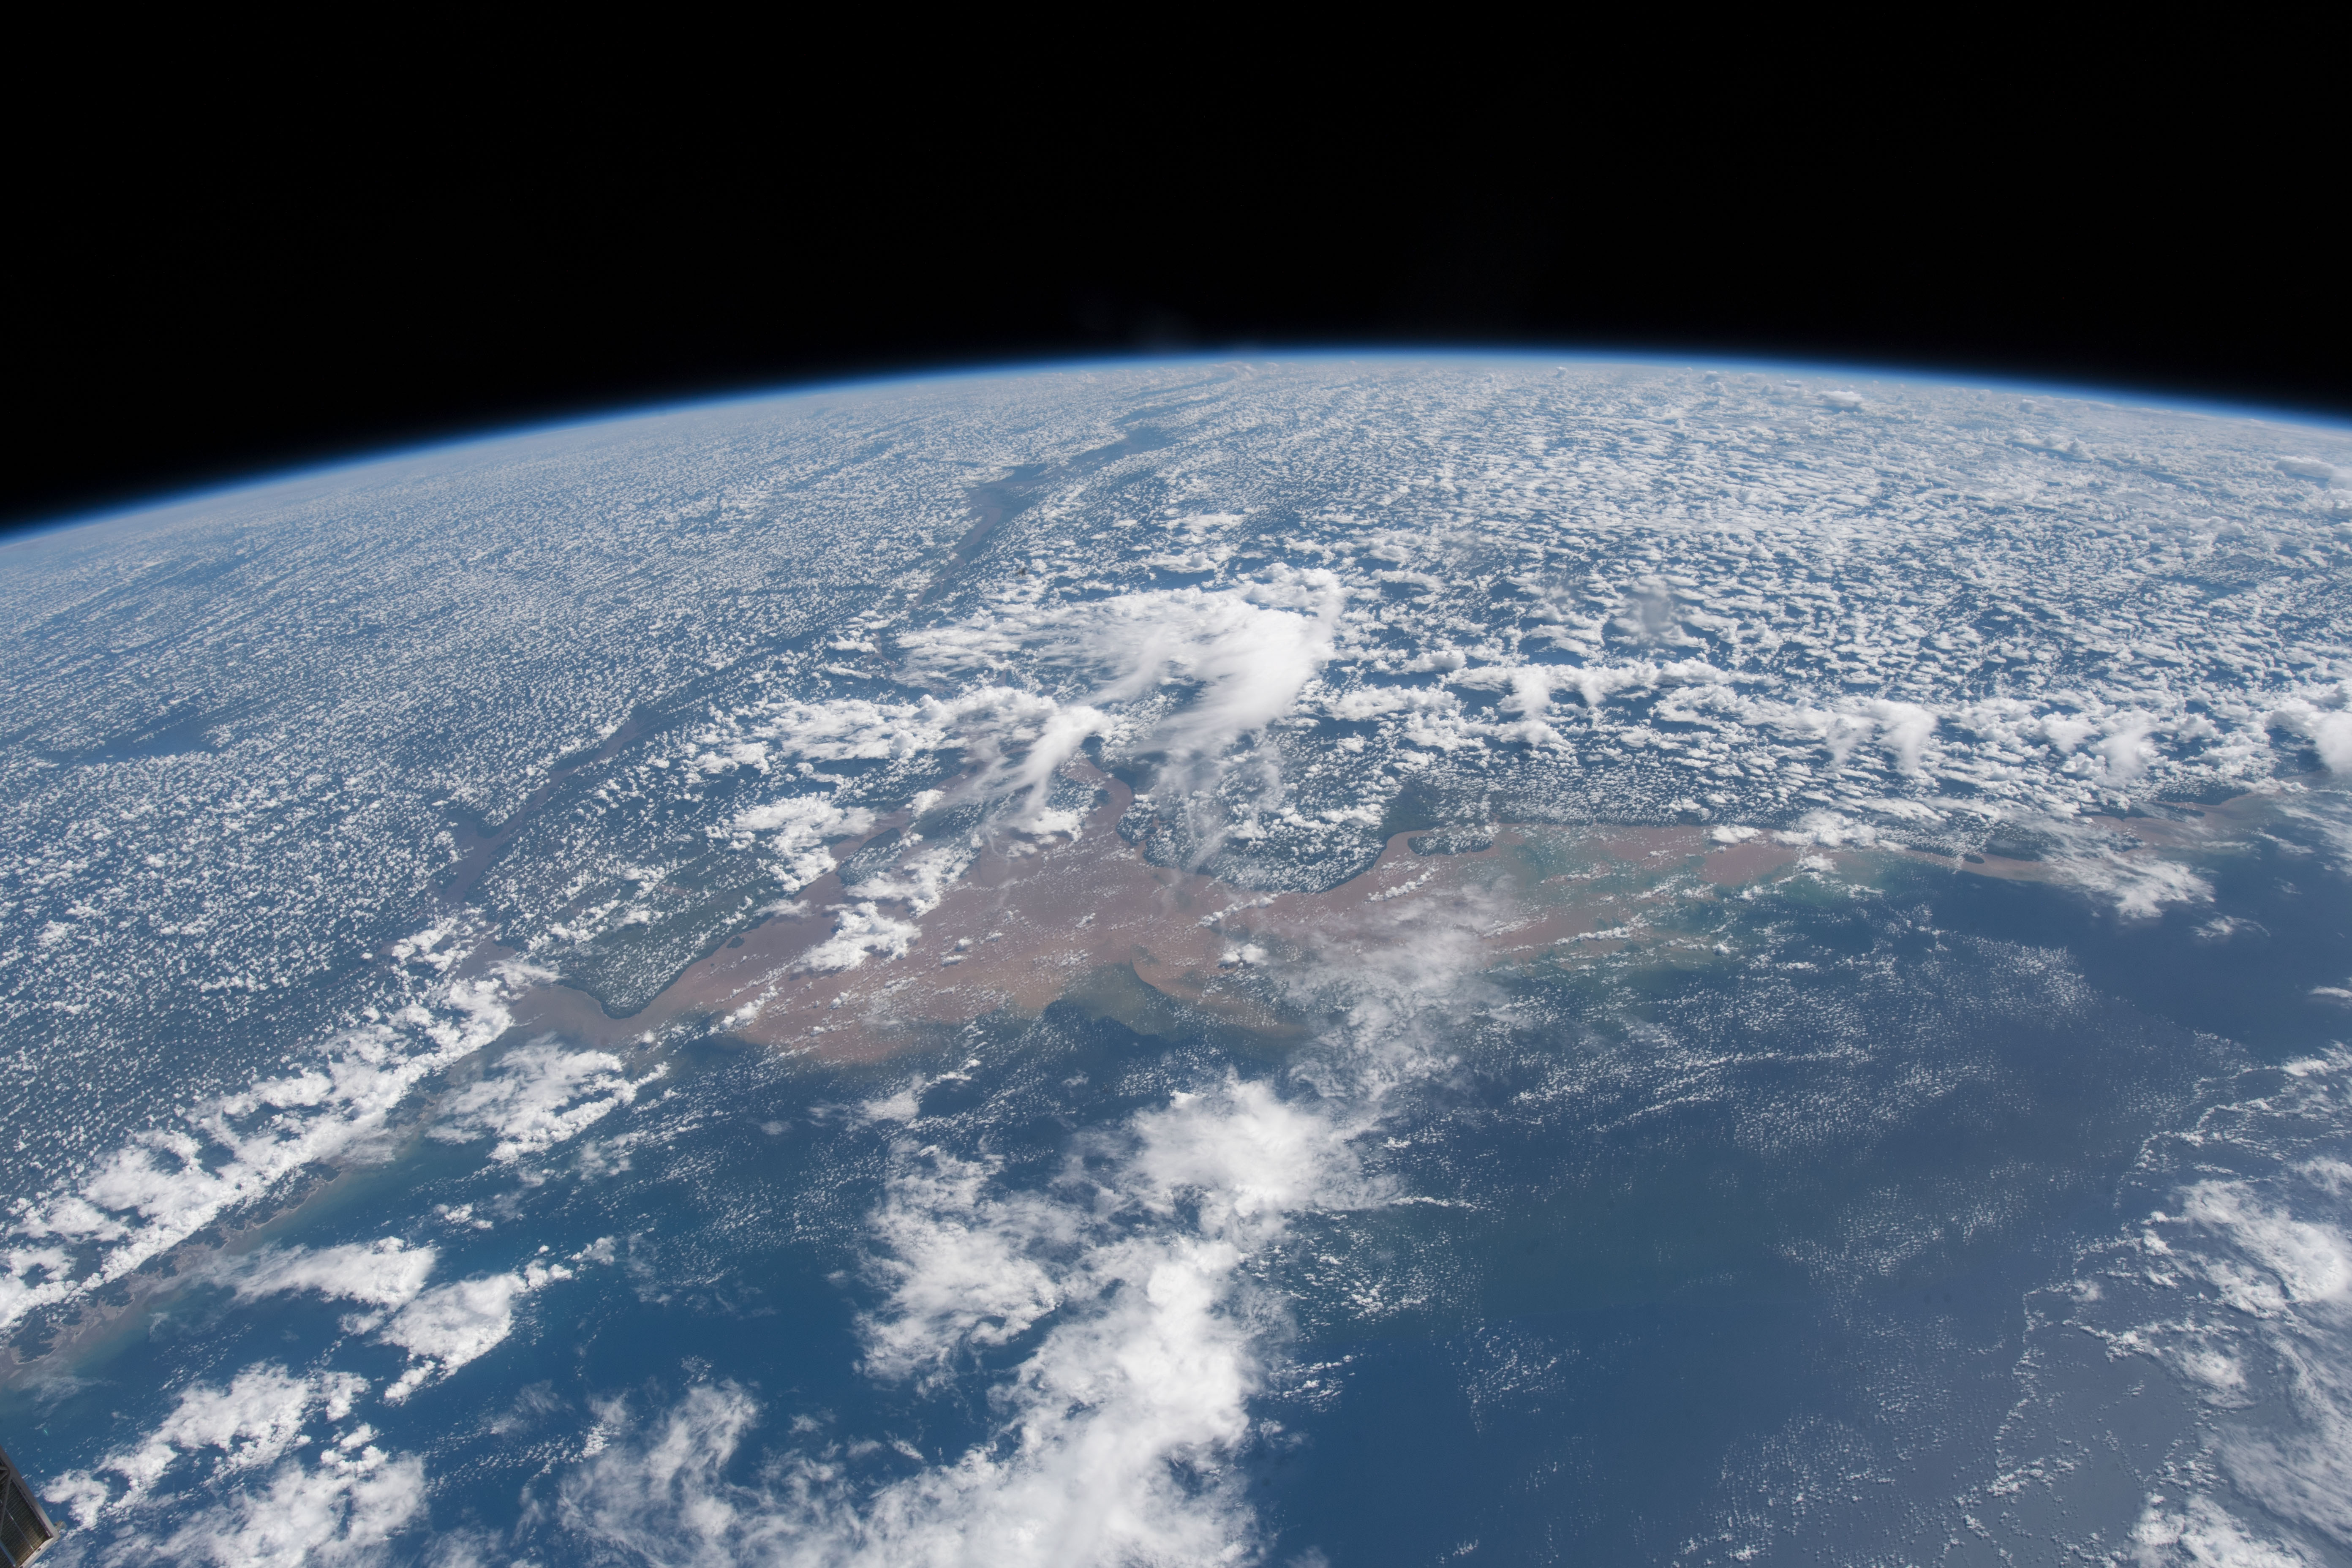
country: BRAZIL
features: PERIGOSO CANAL, AMAZONAS RIVER, RAINFOREST, ATLANTIC OCEAN, EARTH LIMB
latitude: 0.8
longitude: -50.4
